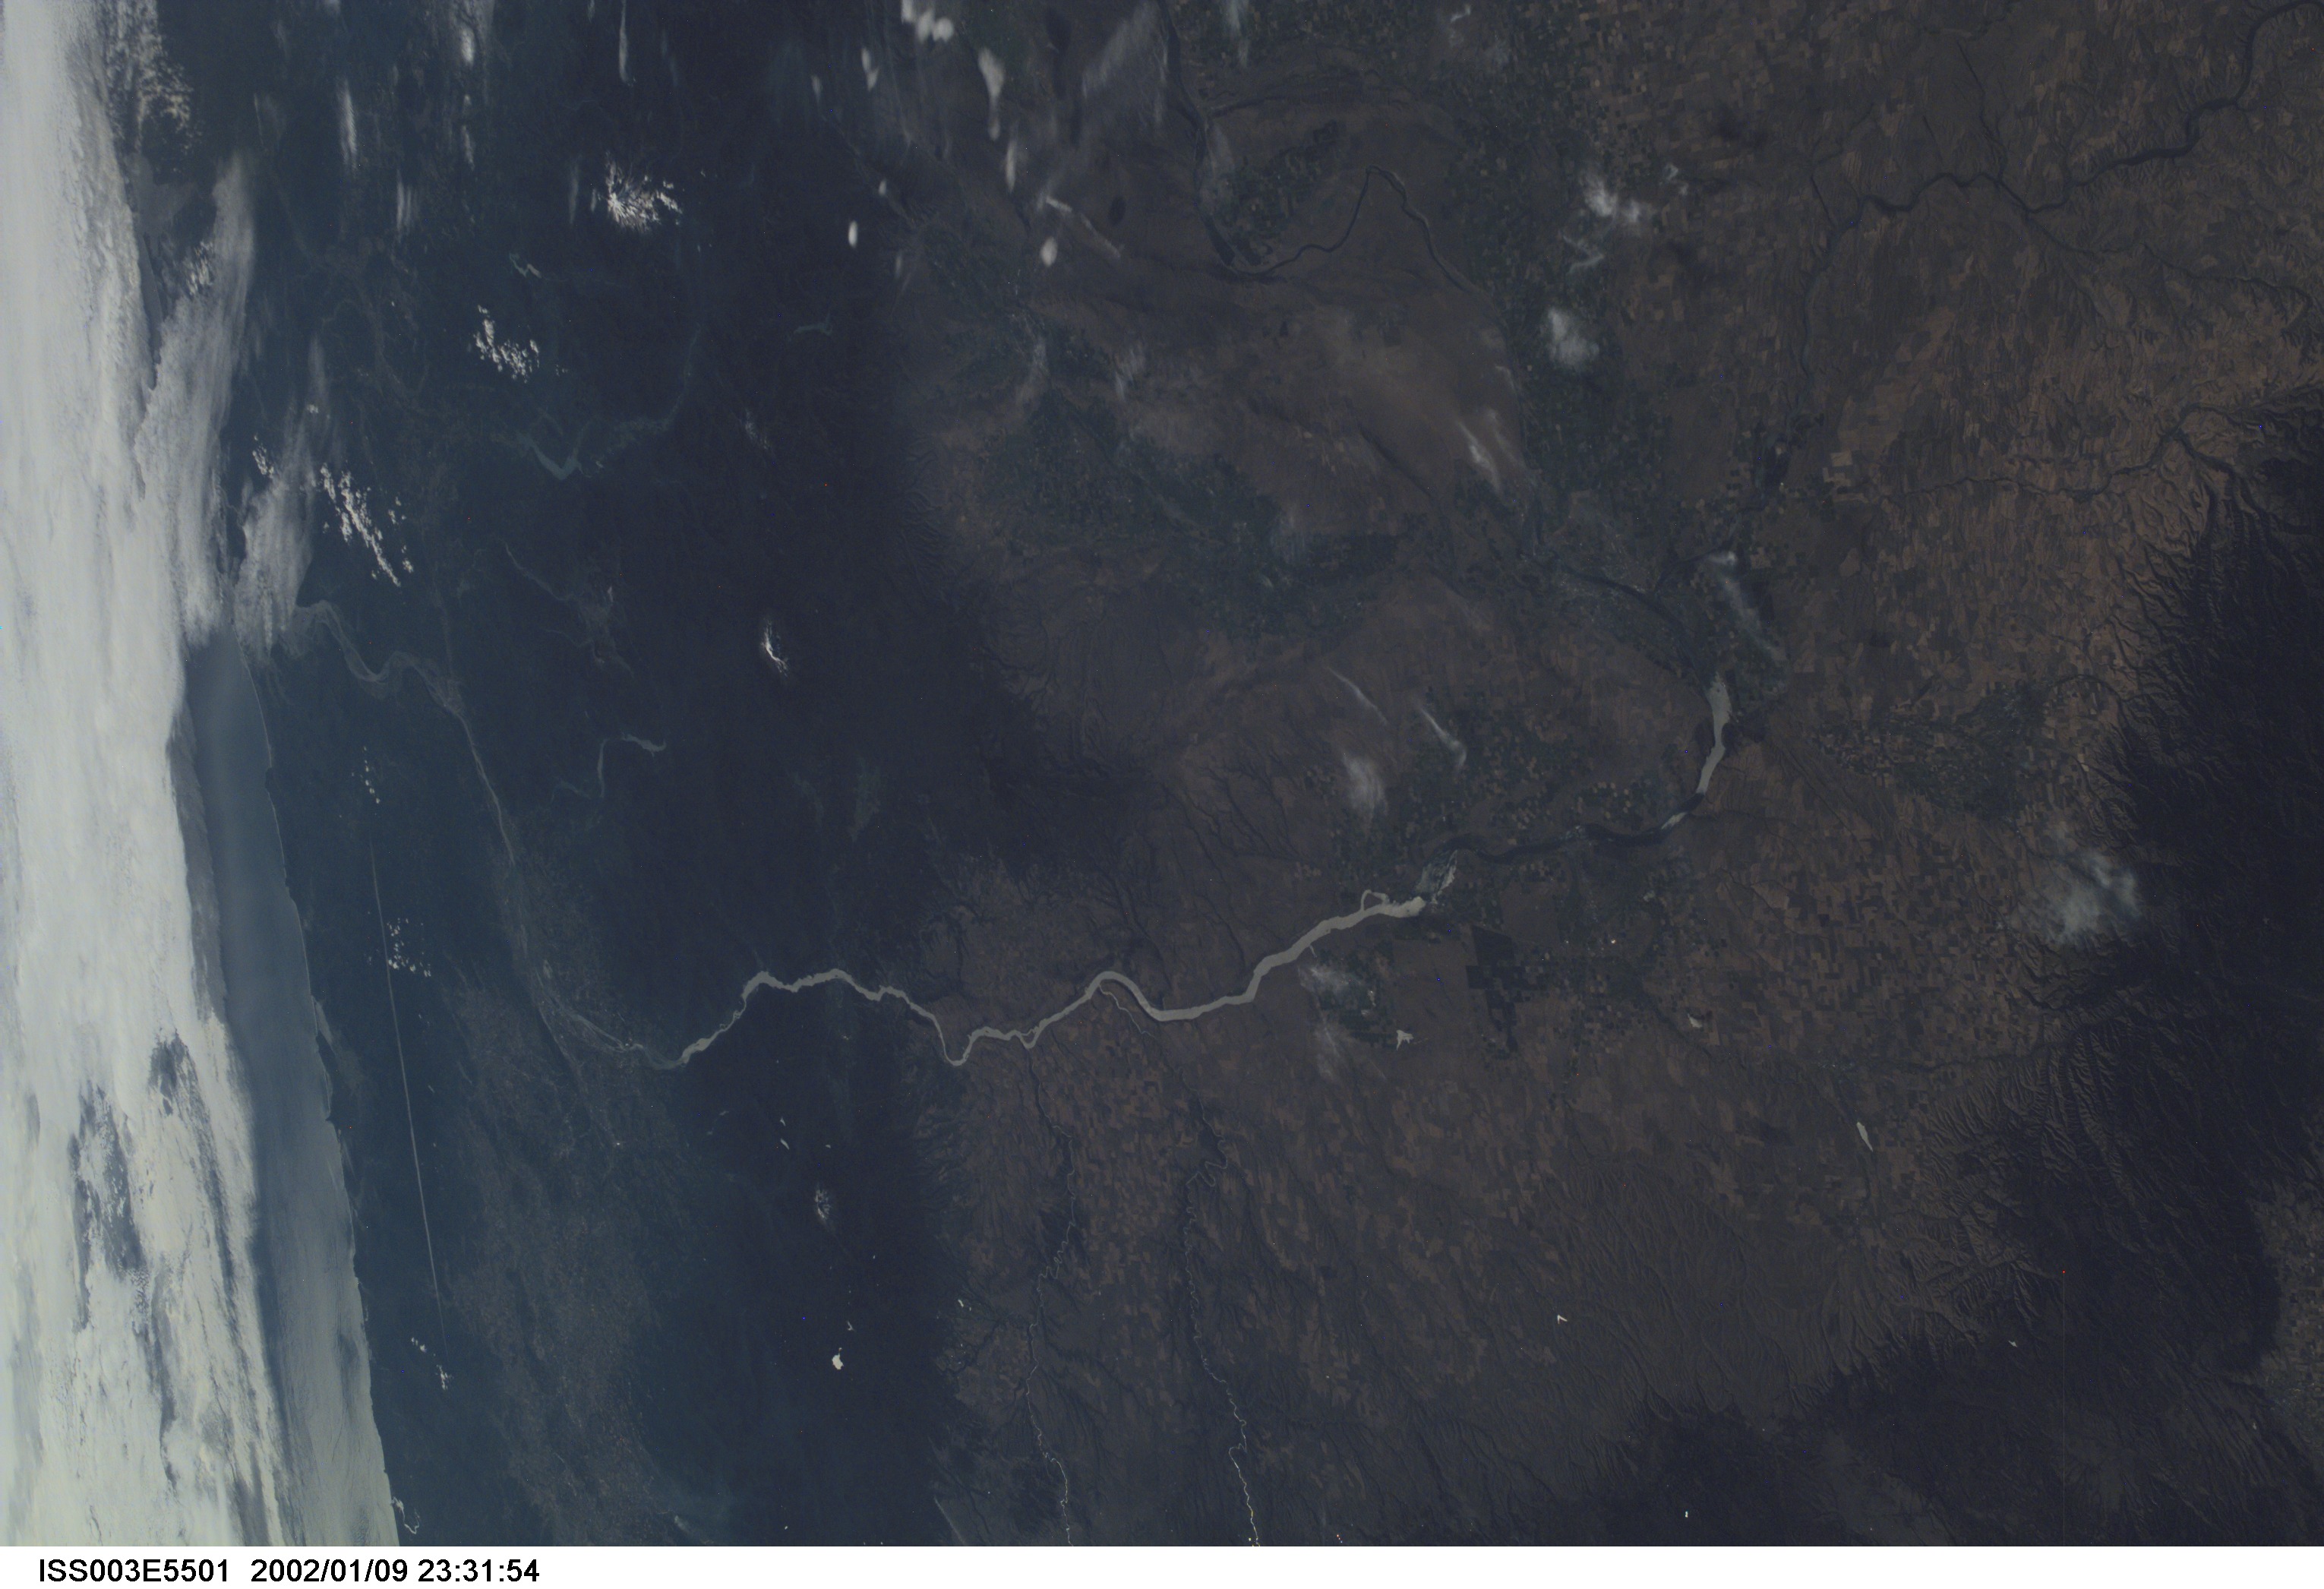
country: USA-WASHINGTON
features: COLUMBIA R., MTS., COAST
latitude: 46.0
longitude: -120.5
